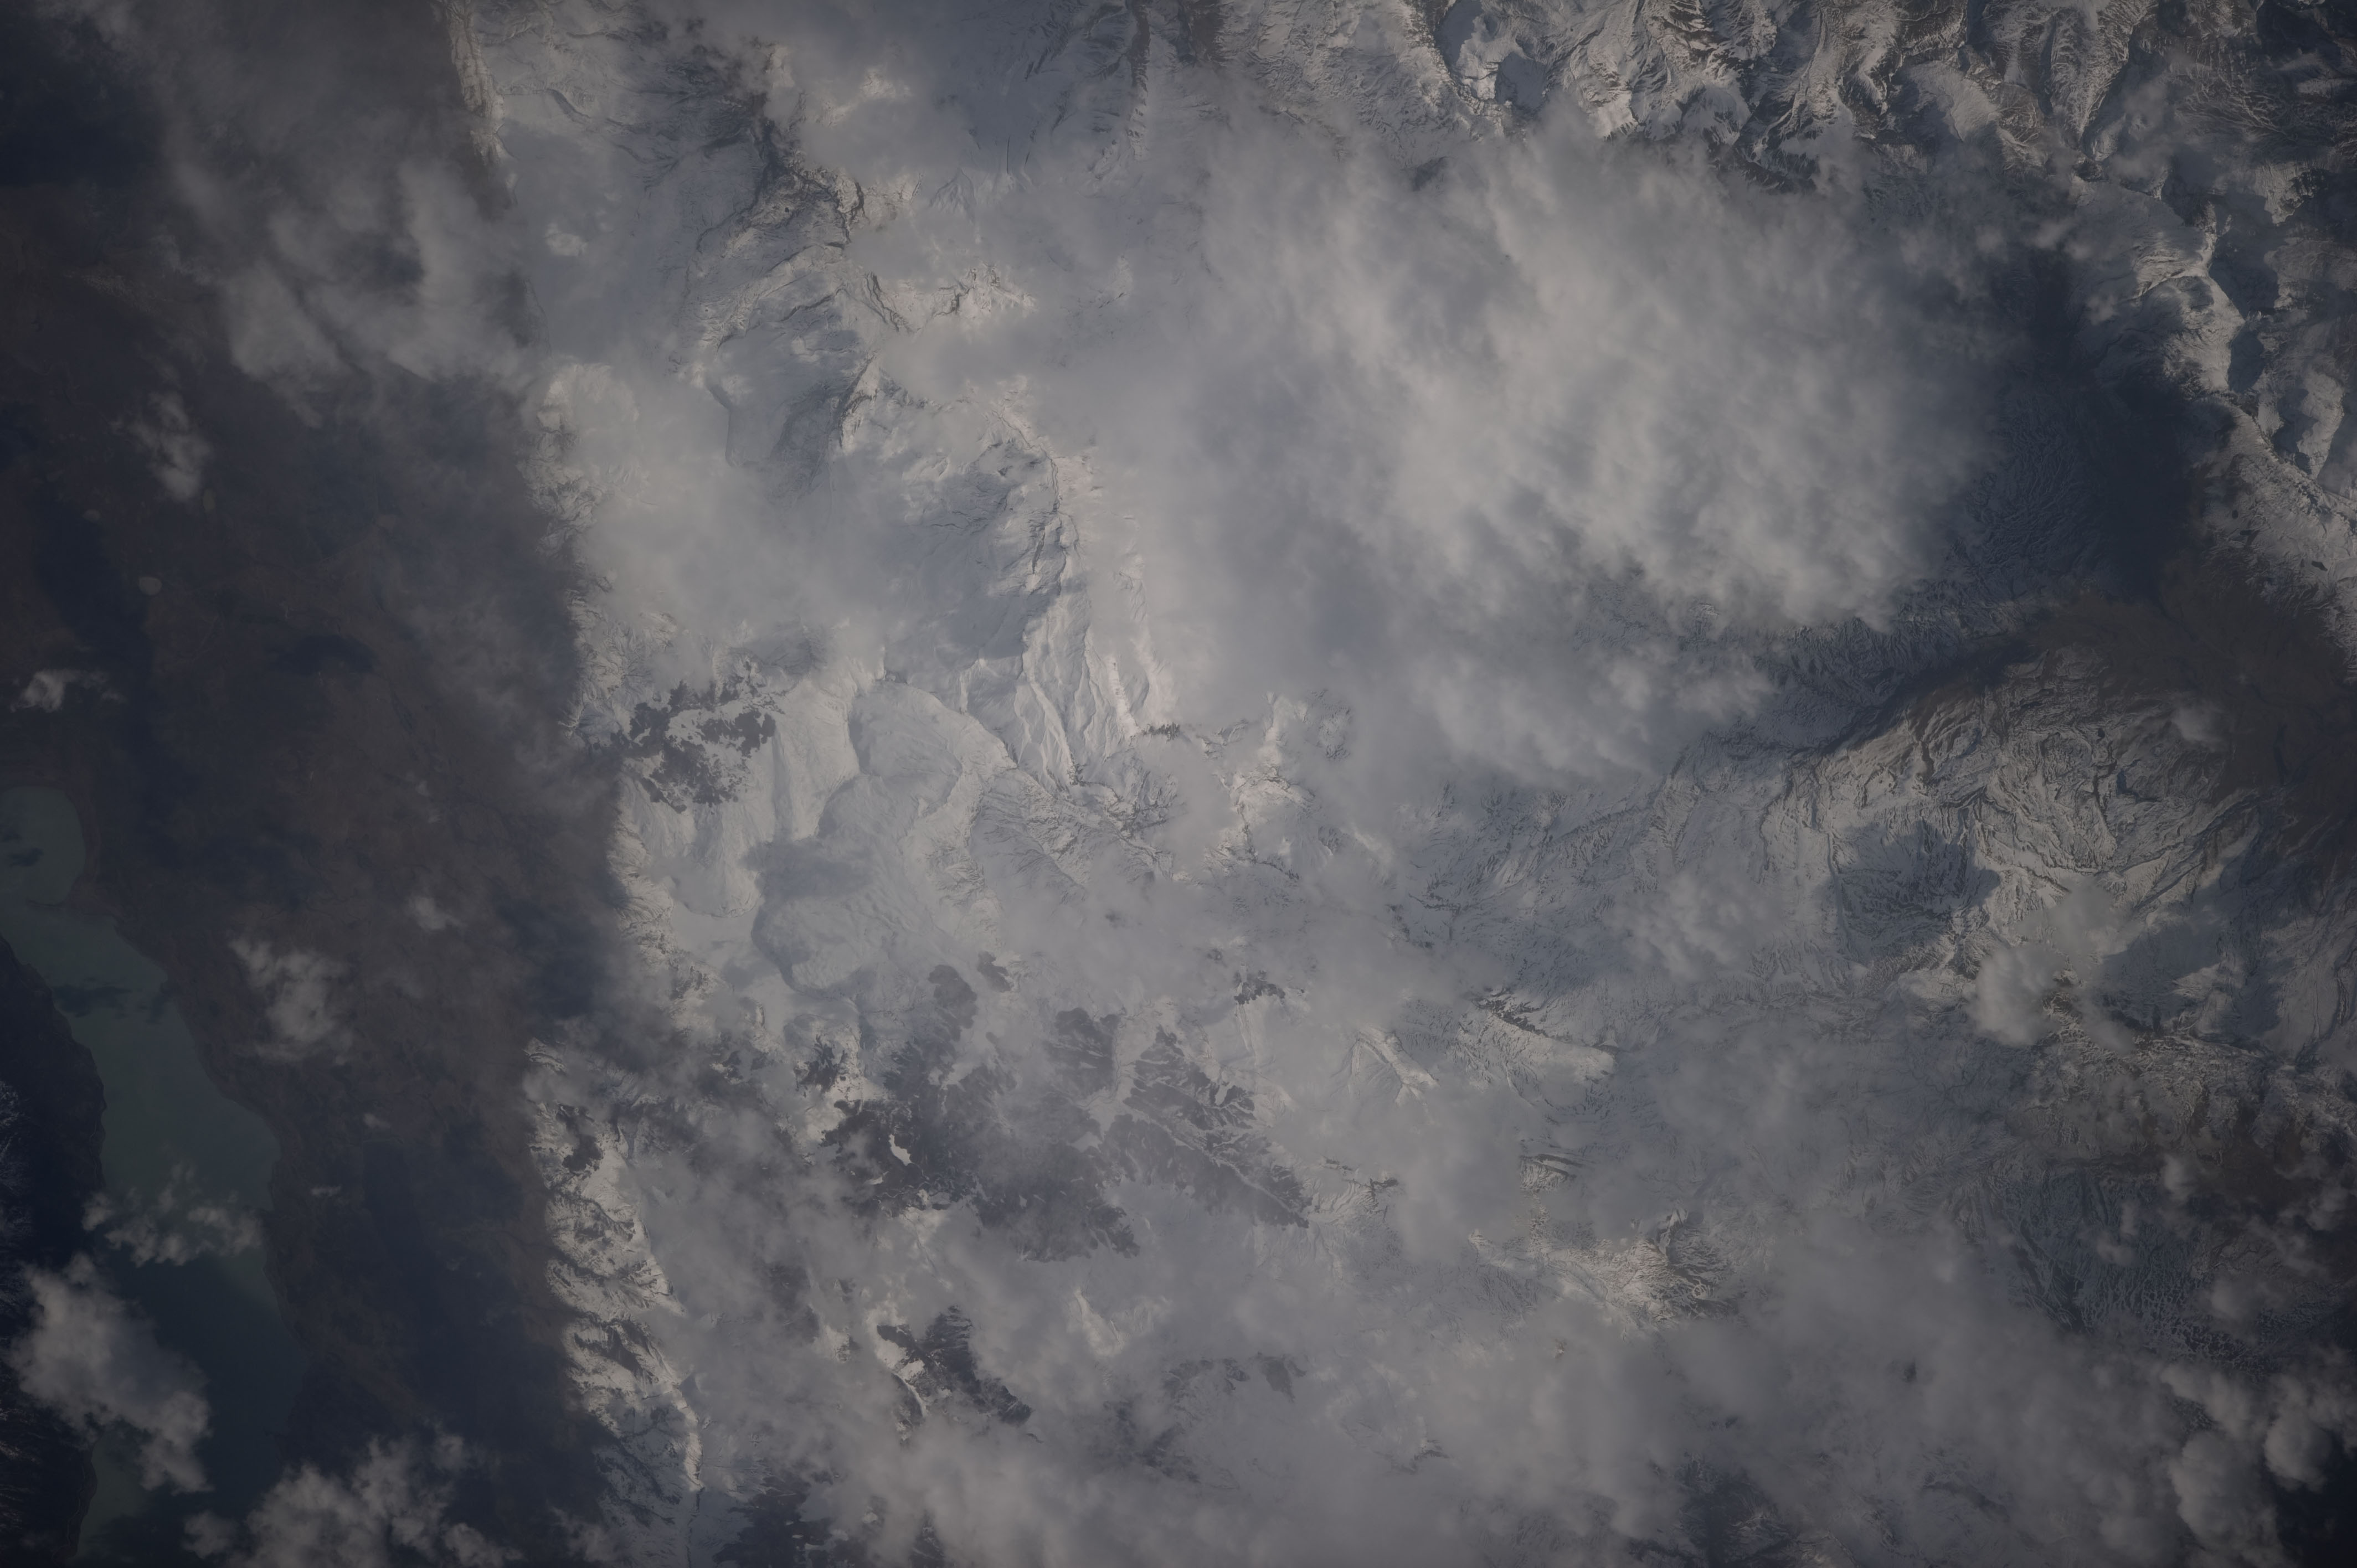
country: CHILE
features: L. ARGENTINO, SNOWY ANDES MTS.
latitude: -50.6
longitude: -72.5
